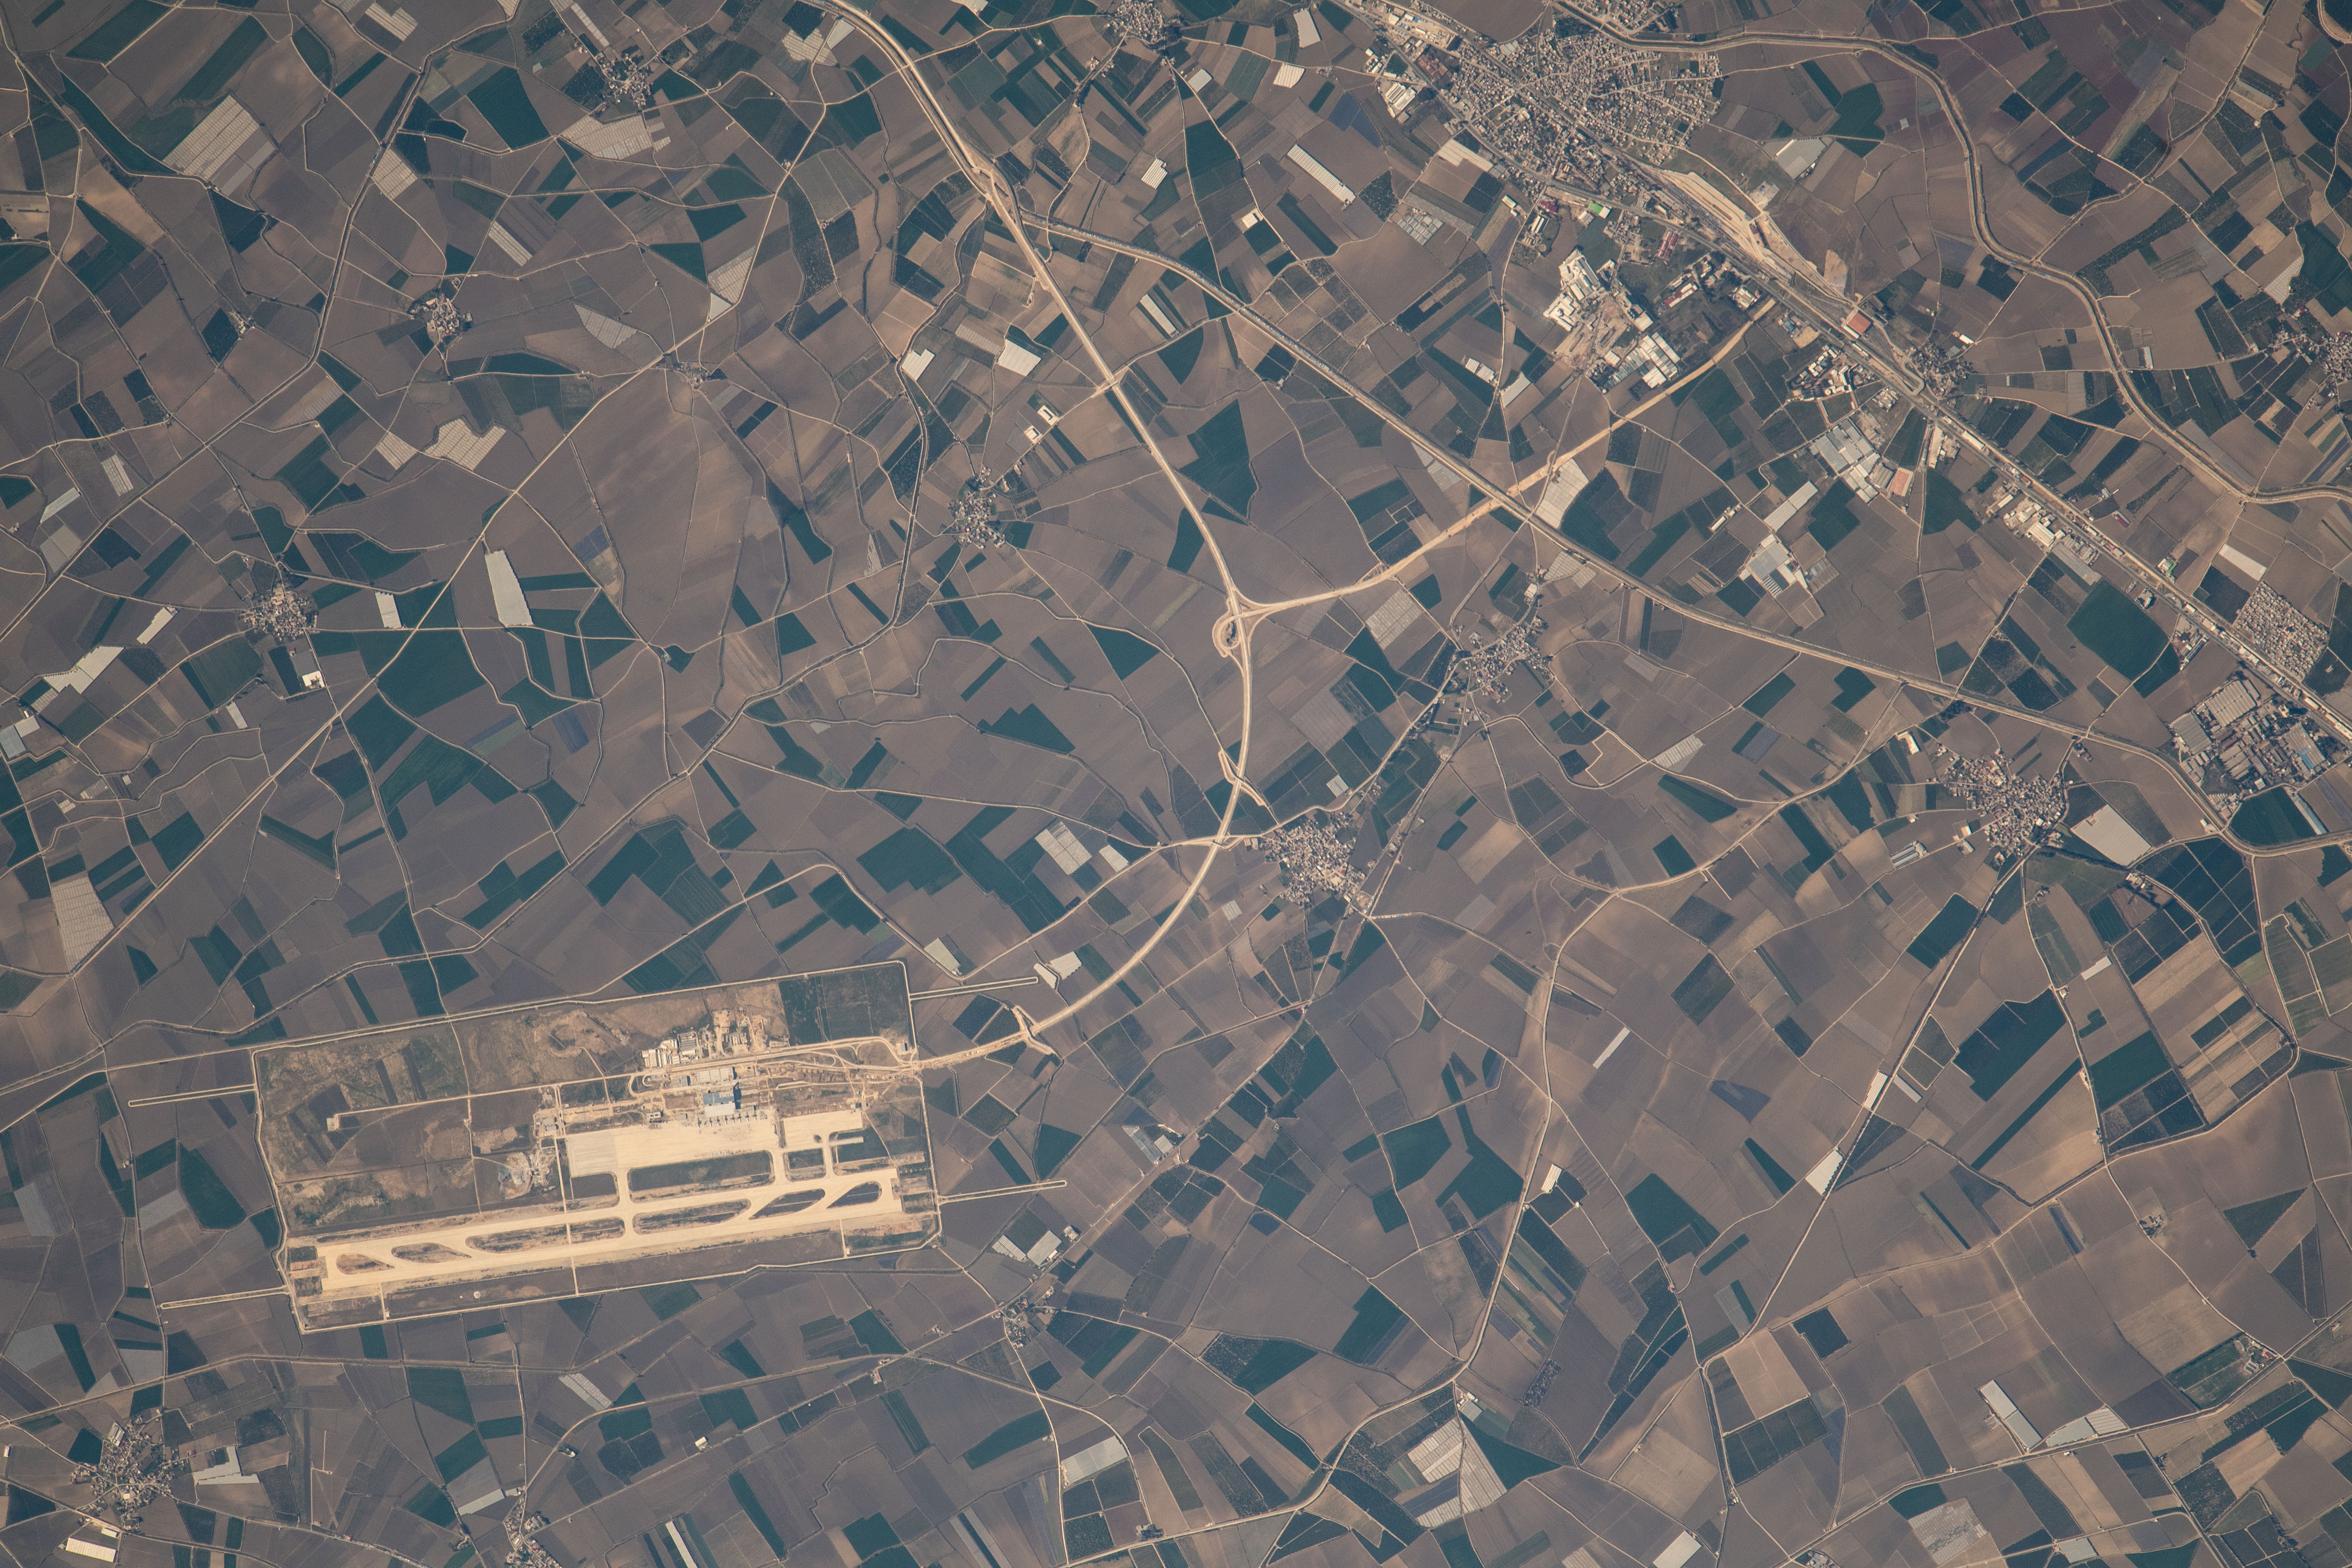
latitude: 36.9
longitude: 35.1
